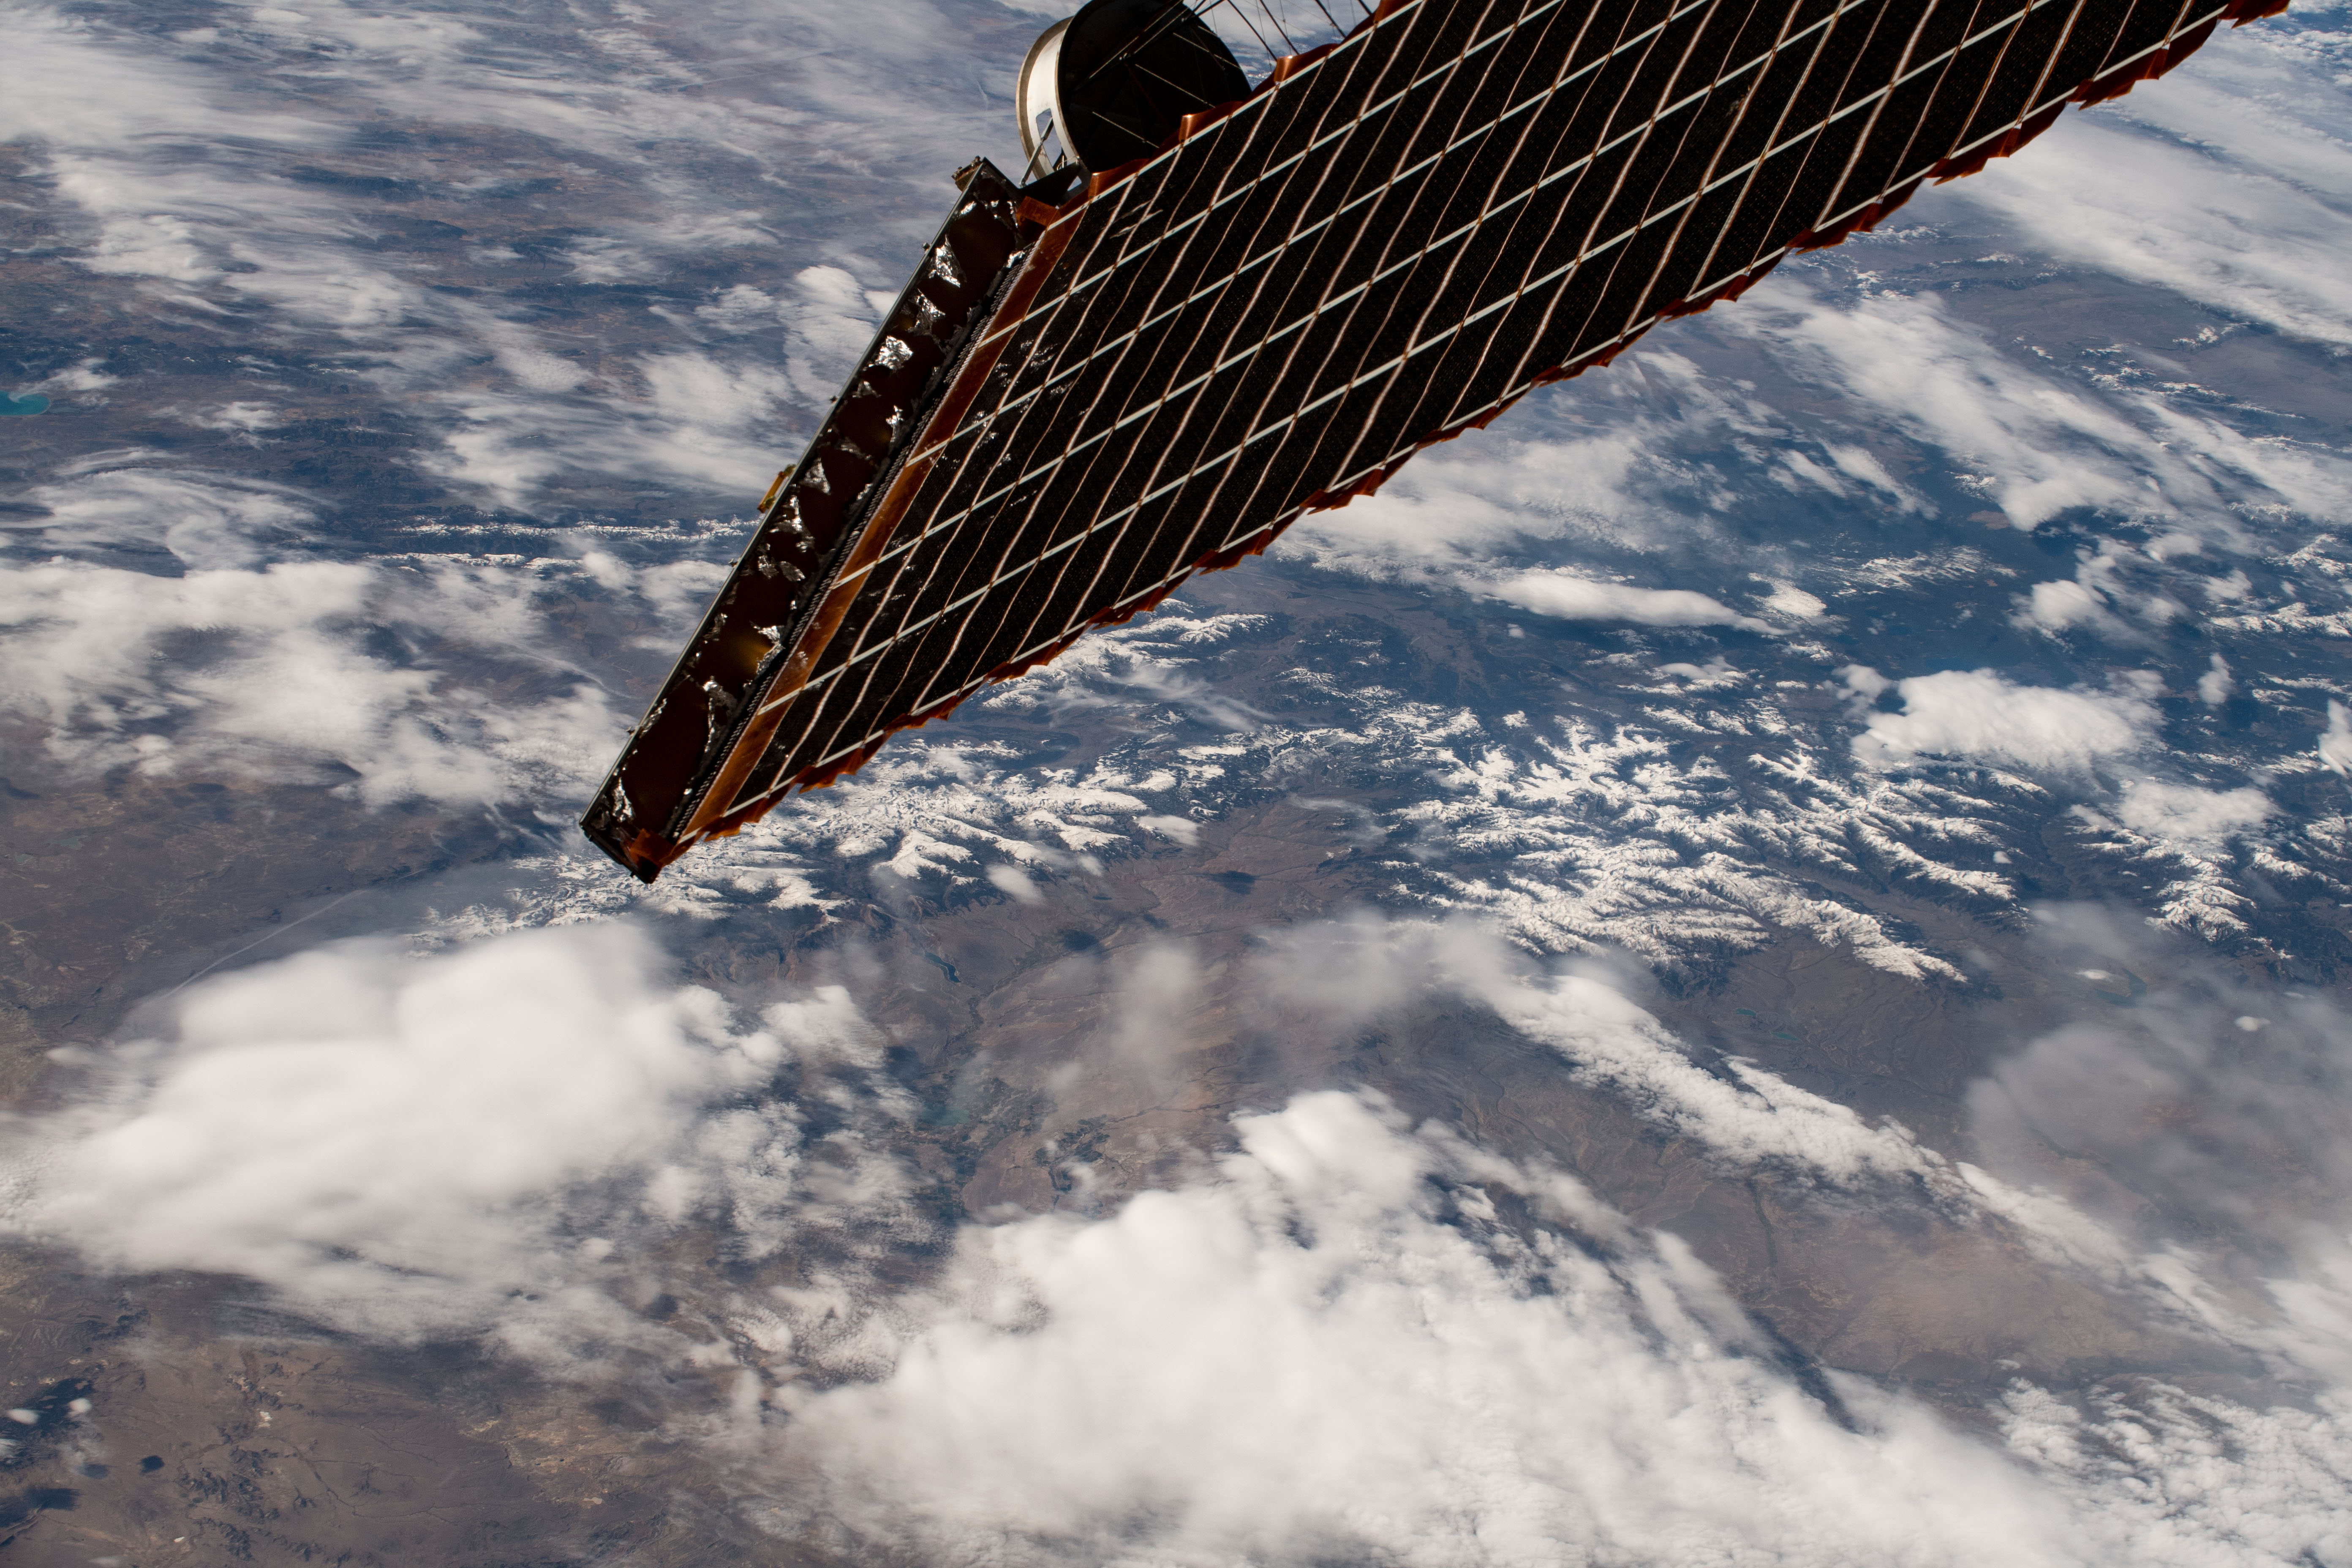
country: USA-WYOMING
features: DUBOIS, SHOSHONE NATIONAL FOREST, PARTIAL FRAME
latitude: 43.5
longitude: -109.8
